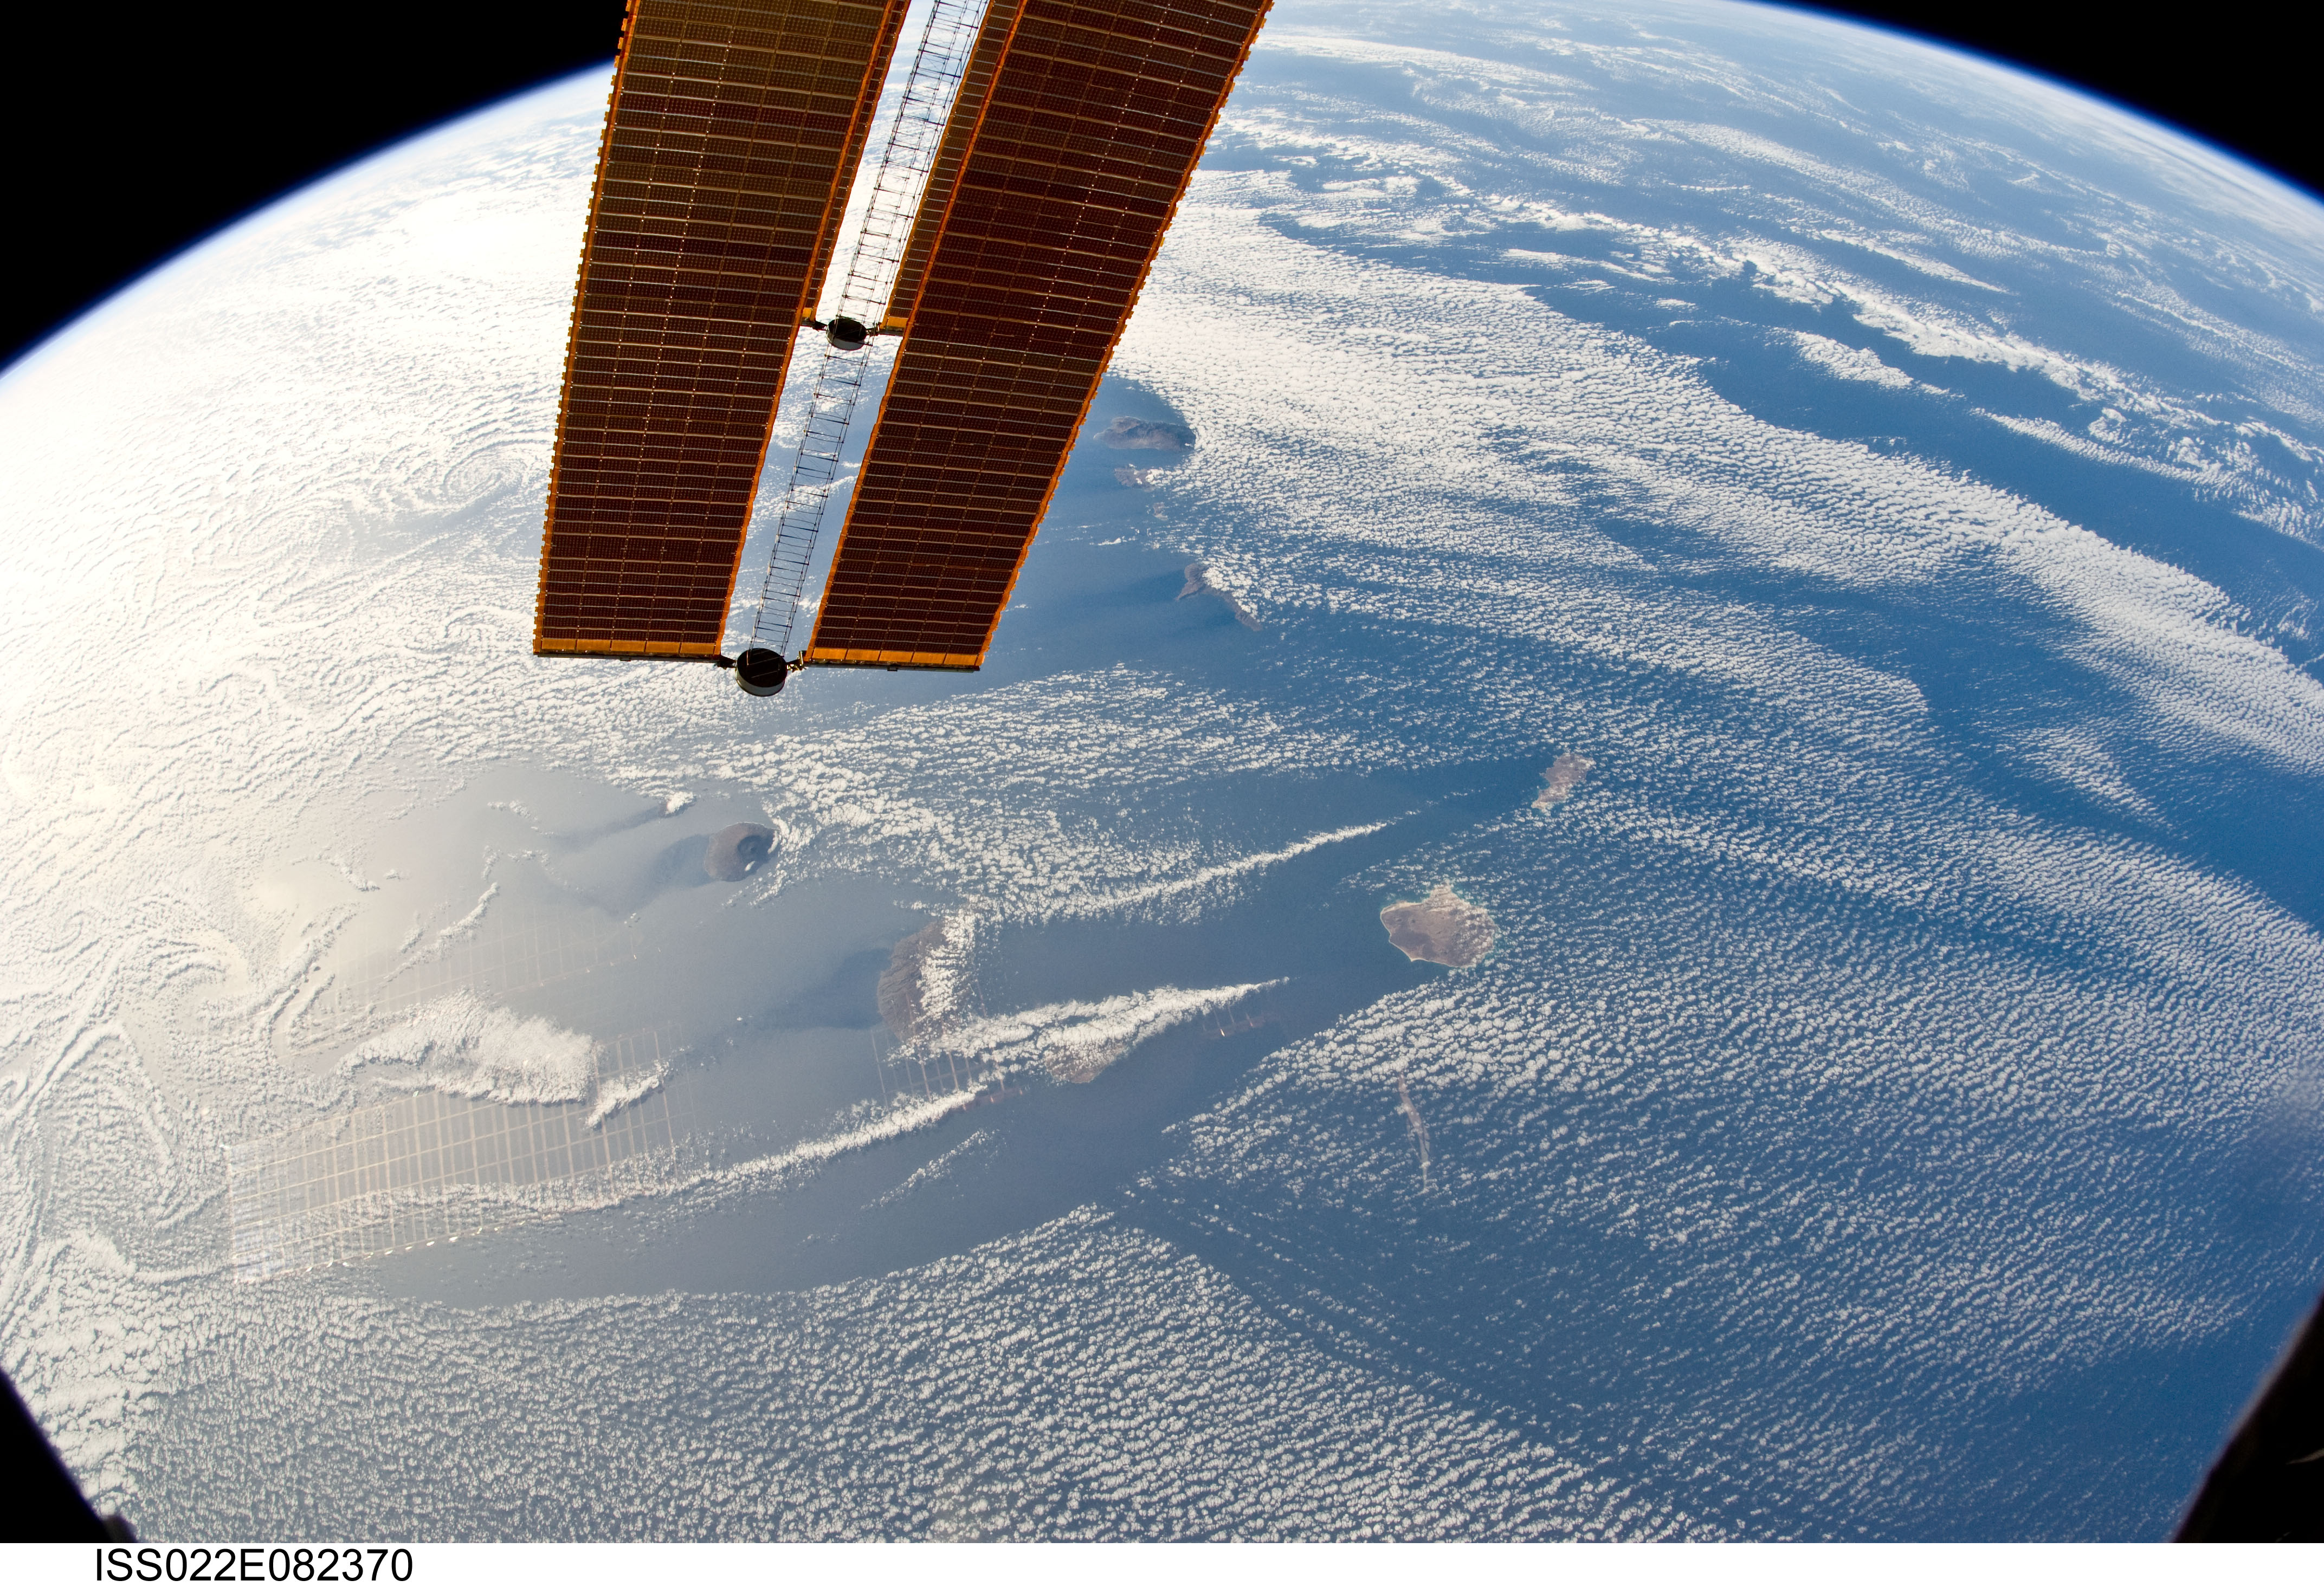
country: CAPE VERDE ISLANDS
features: ALL CAPE VERDE I., VON KARMAN VORTICES, SOLAR PANELS
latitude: 16.0
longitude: -24.0
